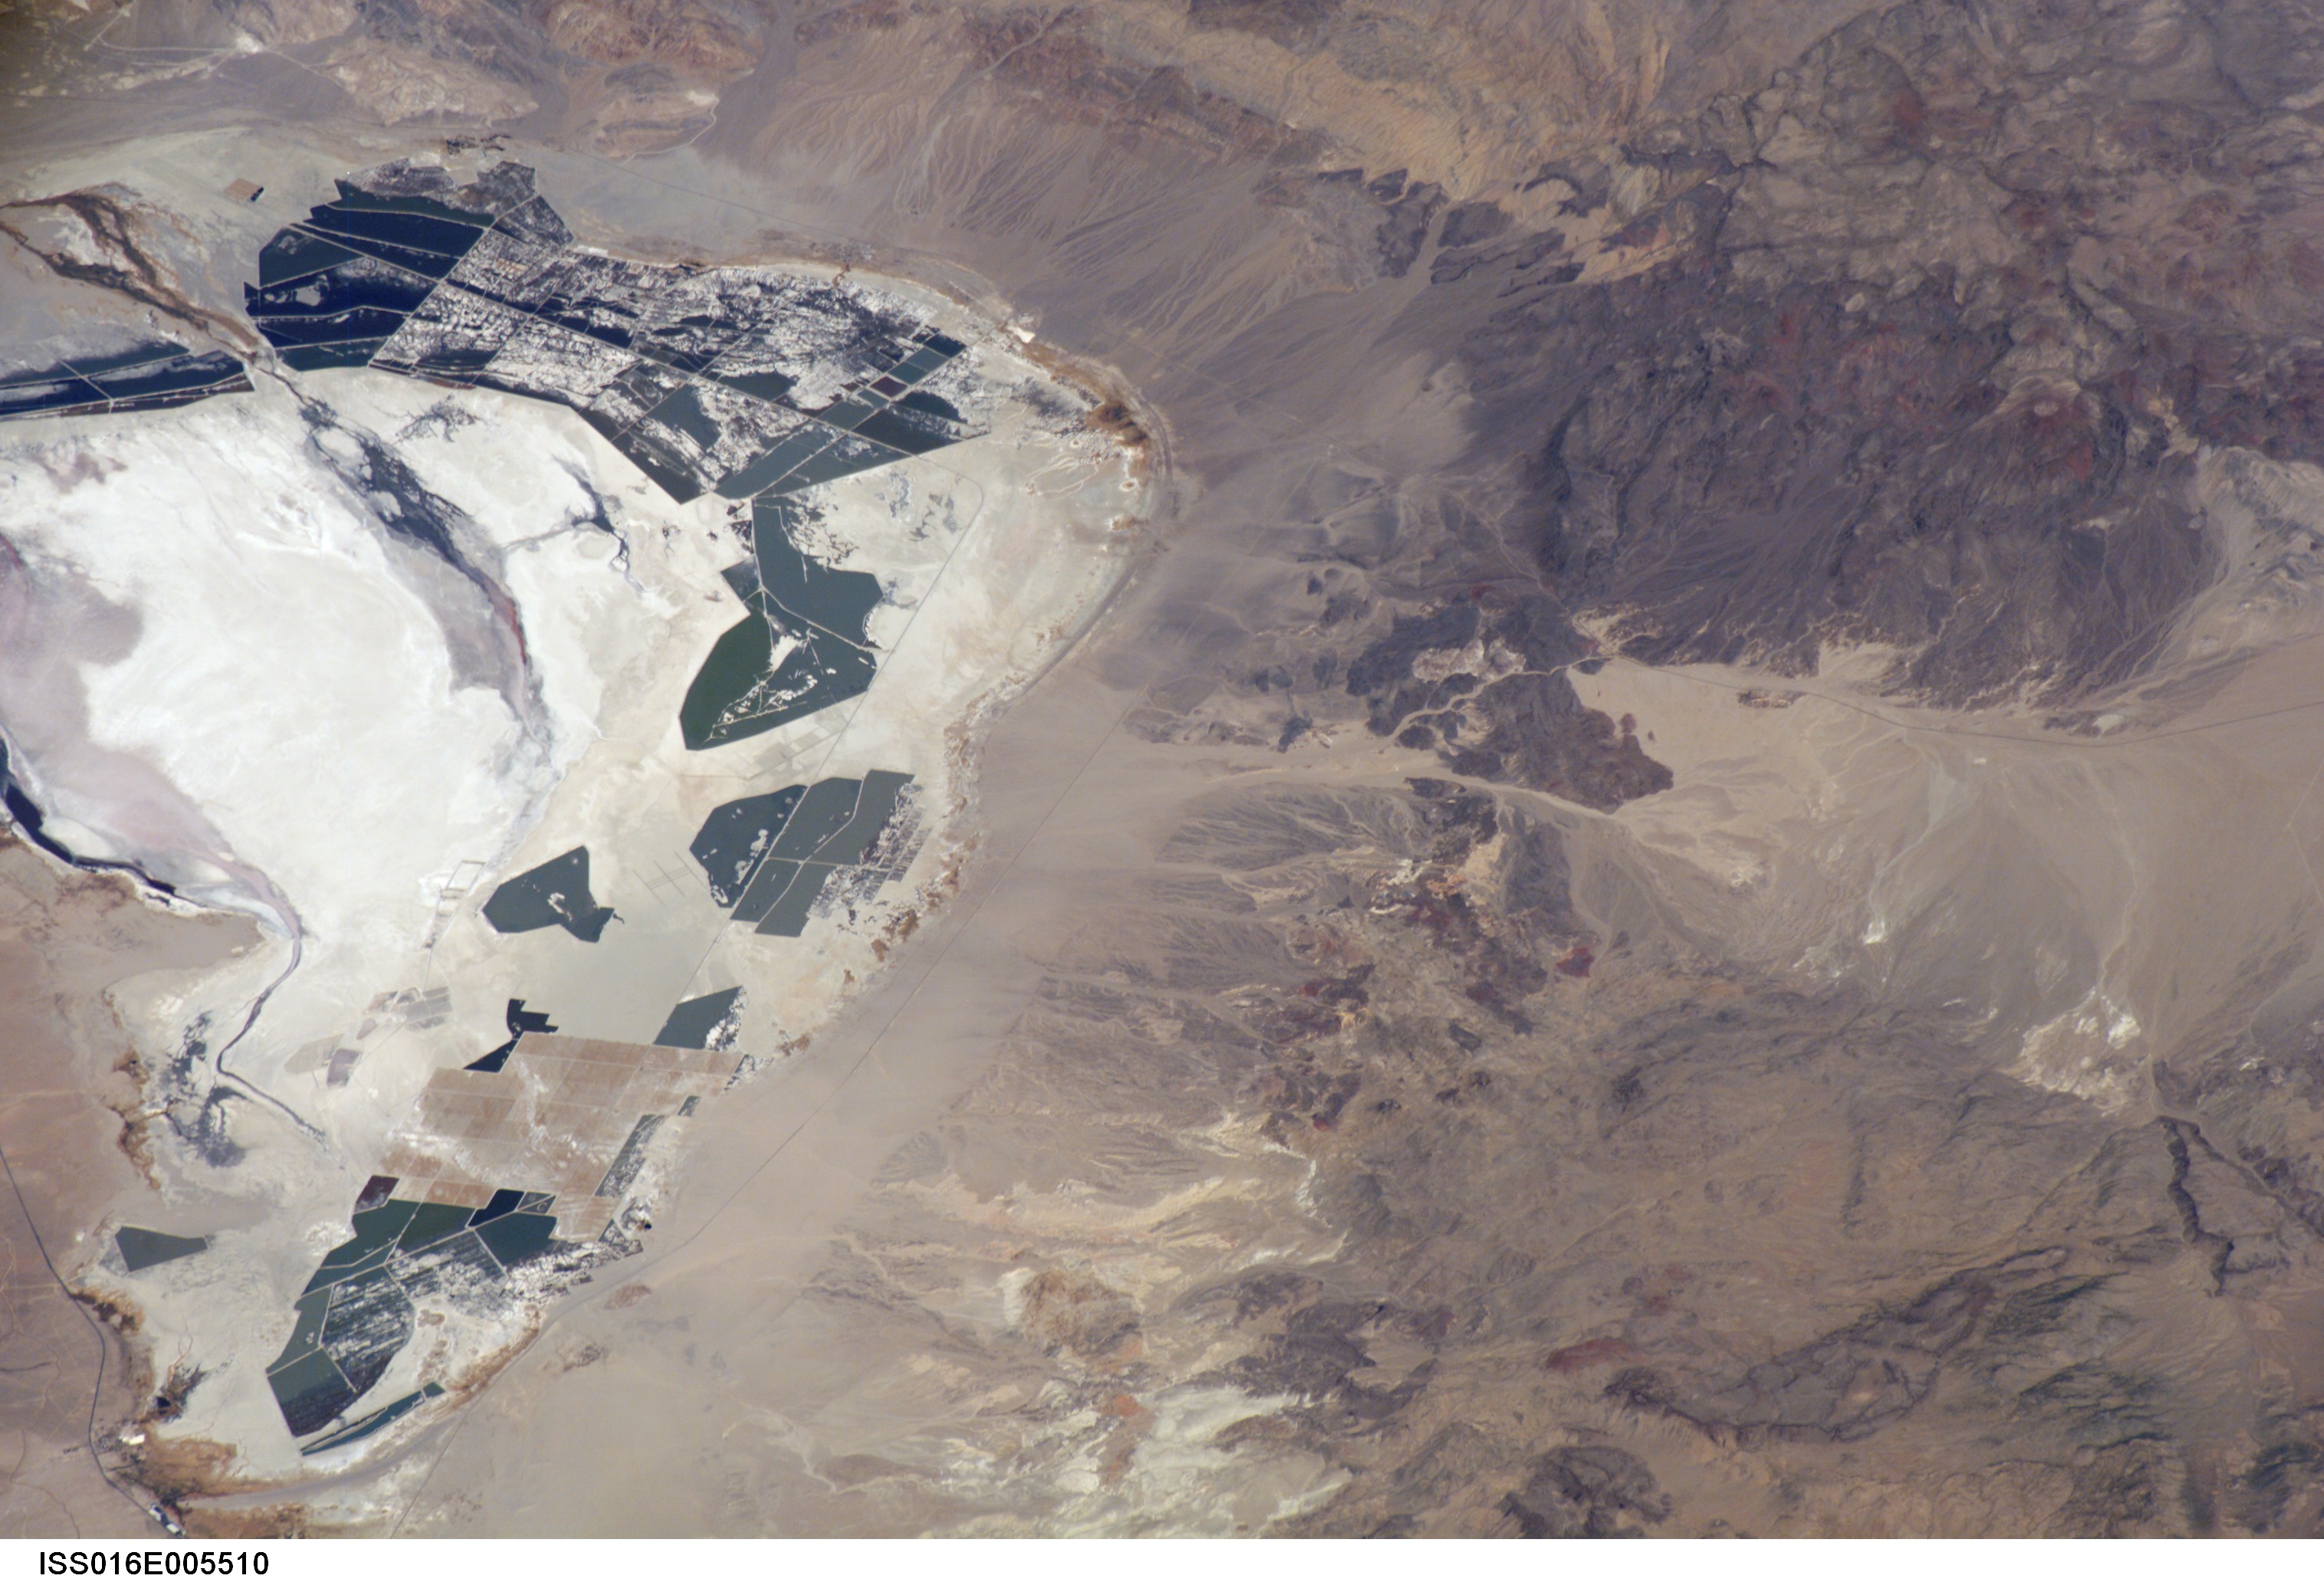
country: USA-CALIFORNIA
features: OWENS LAKE (DRY), MTS., DESERT
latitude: 36.4
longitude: -117.8
